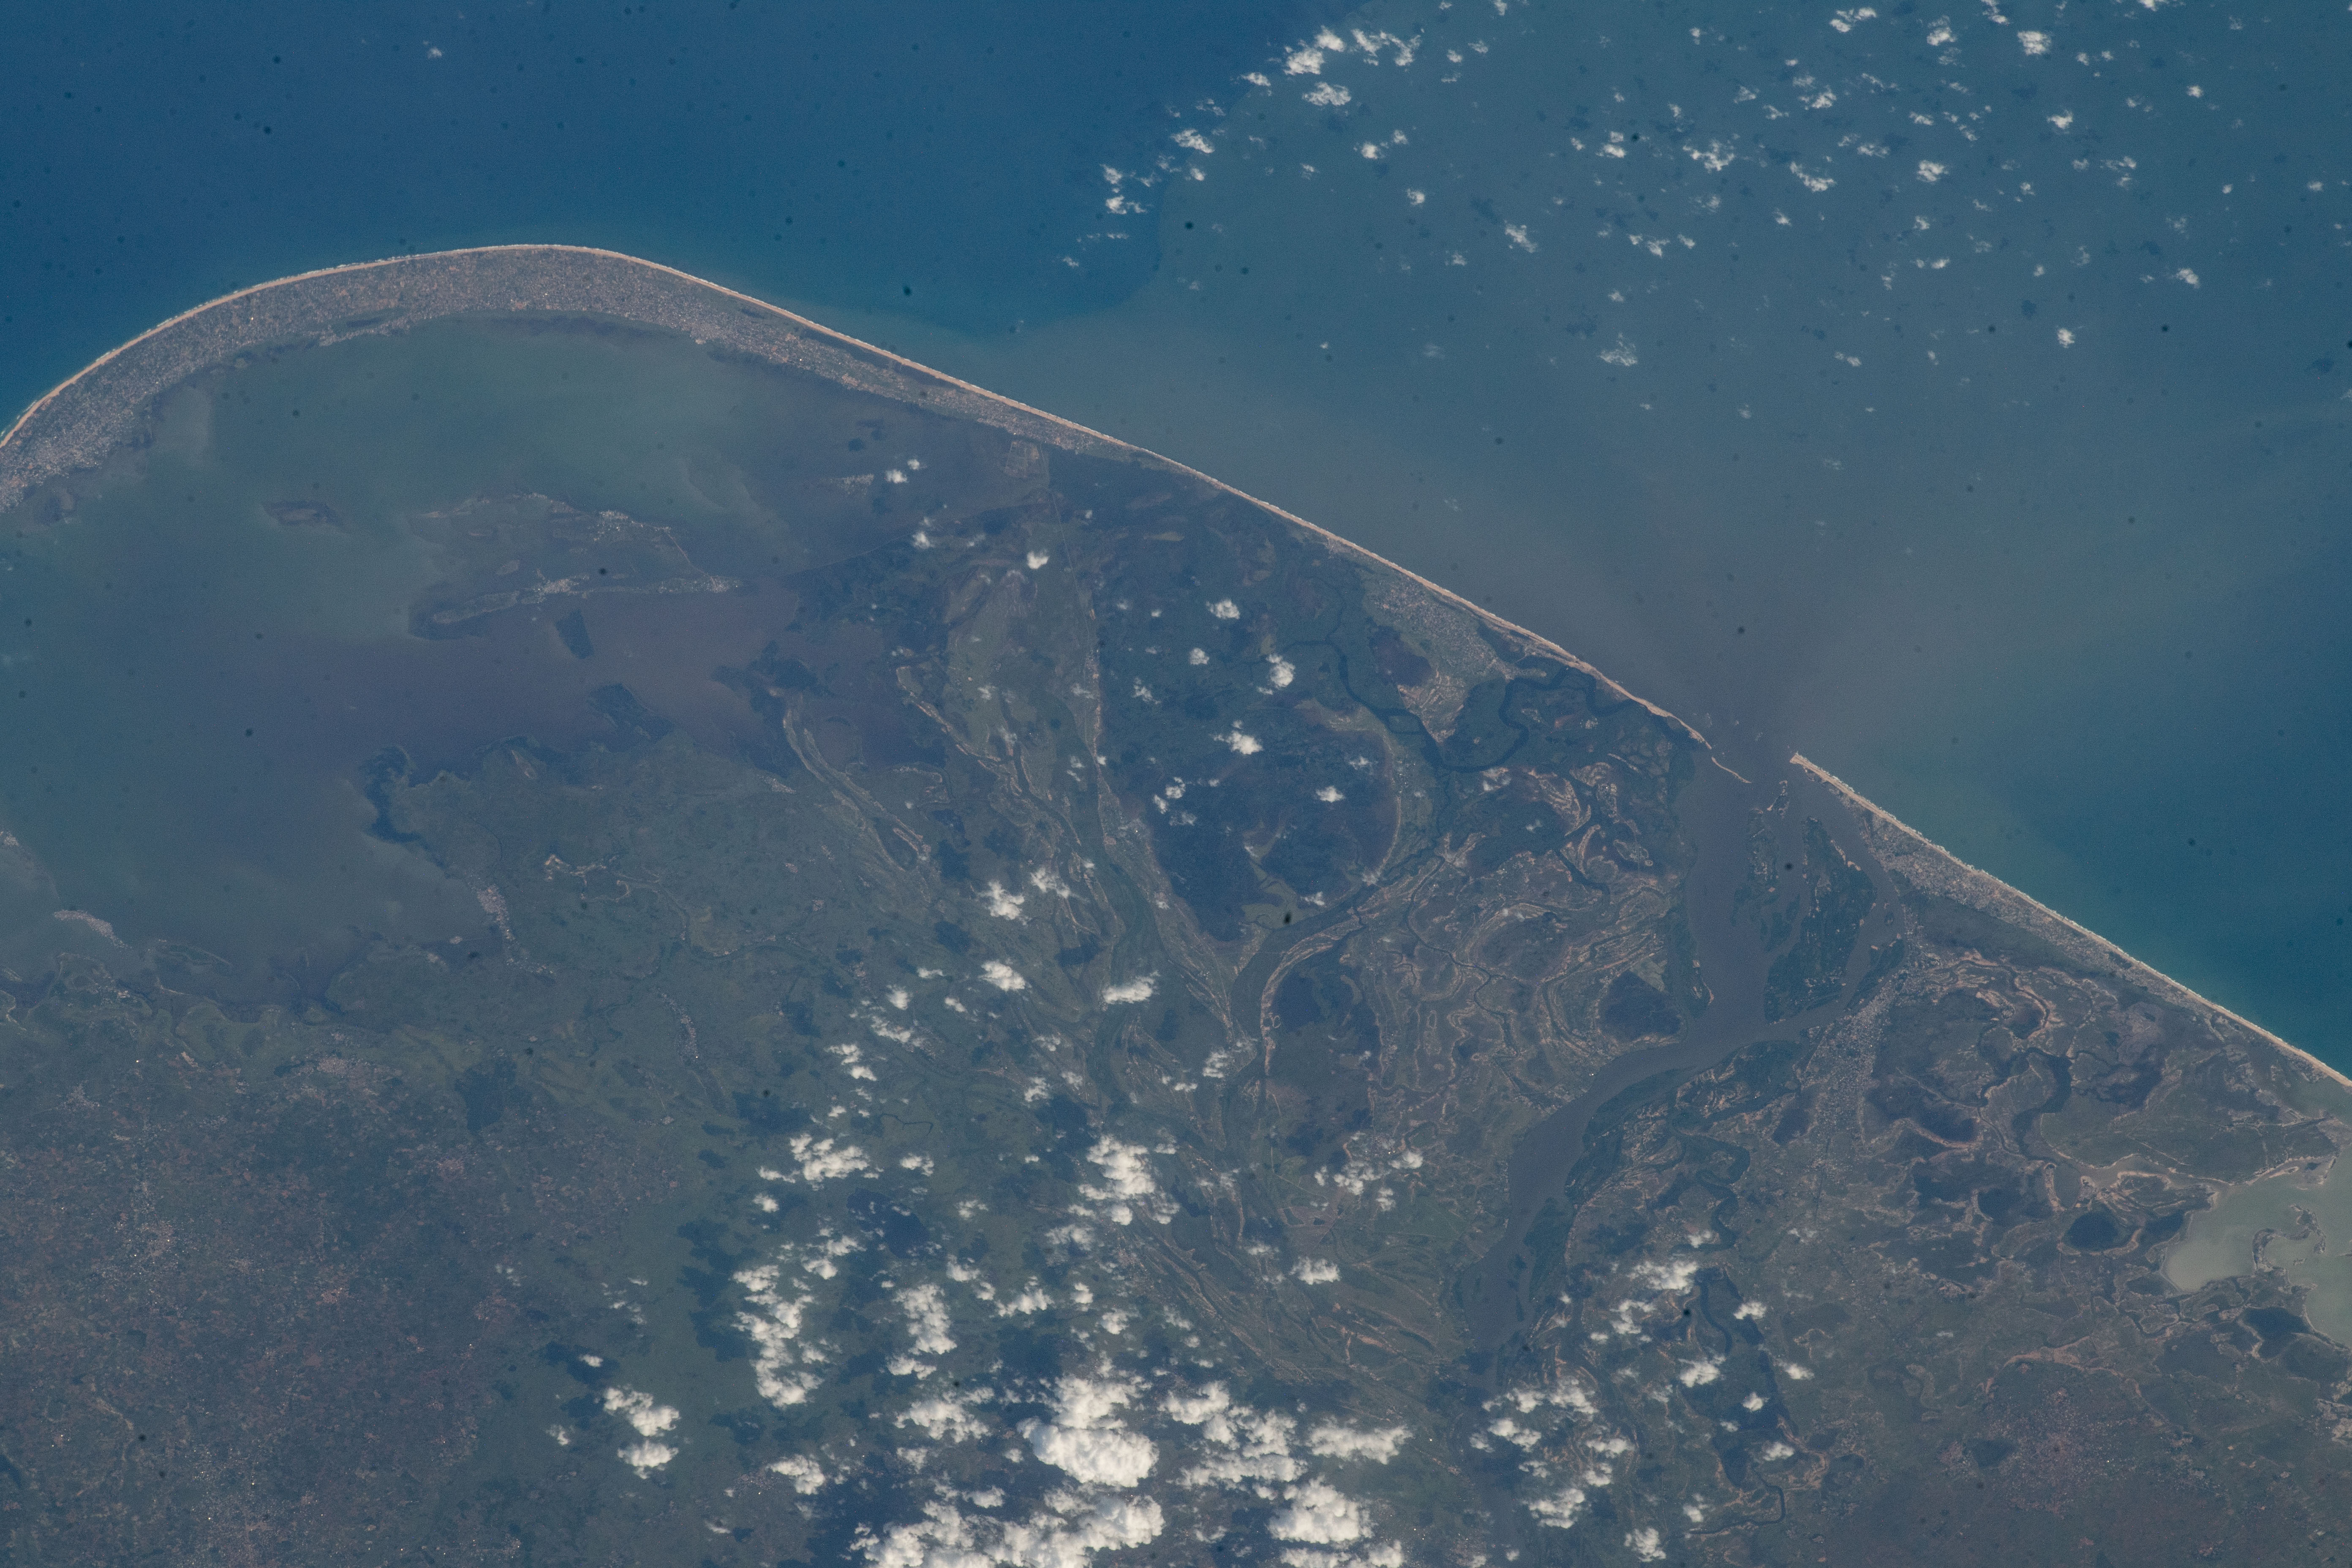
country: GHANA
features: KETA LAGOON, VOLTA RIVER, BIG ADA, FLOODING
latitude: 5.8
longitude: 0.8
